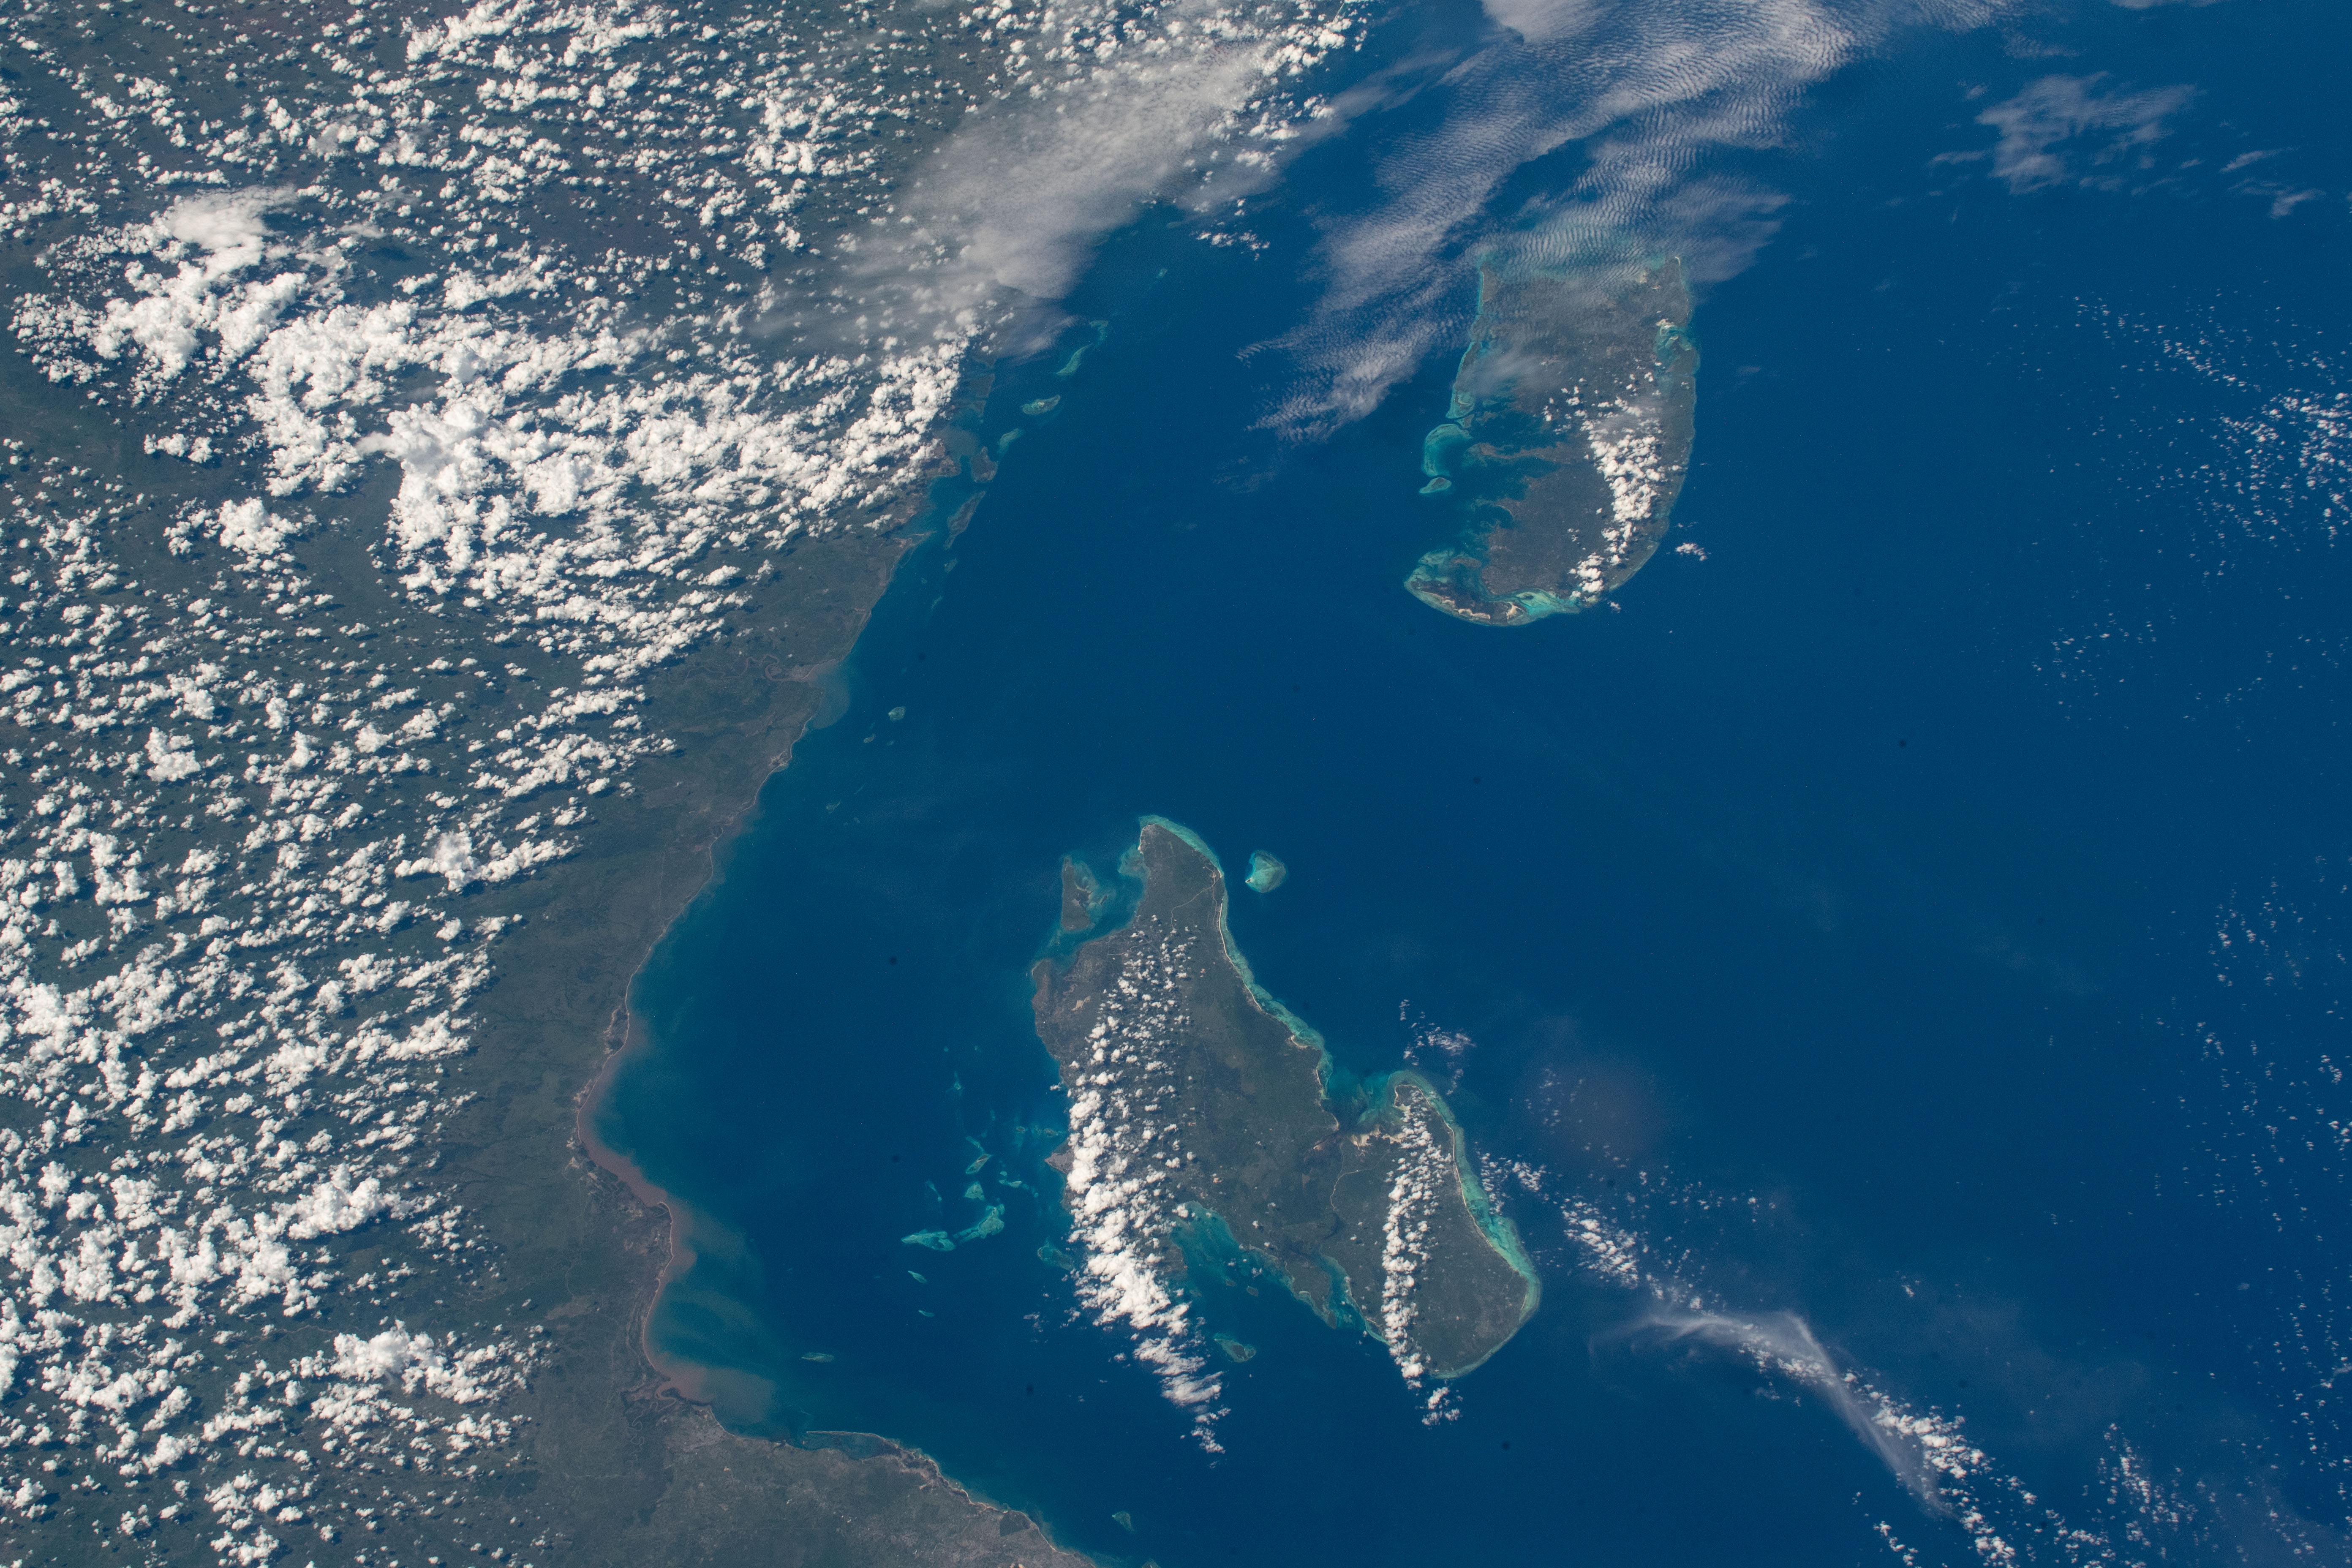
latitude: -5.6
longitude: 39.5
